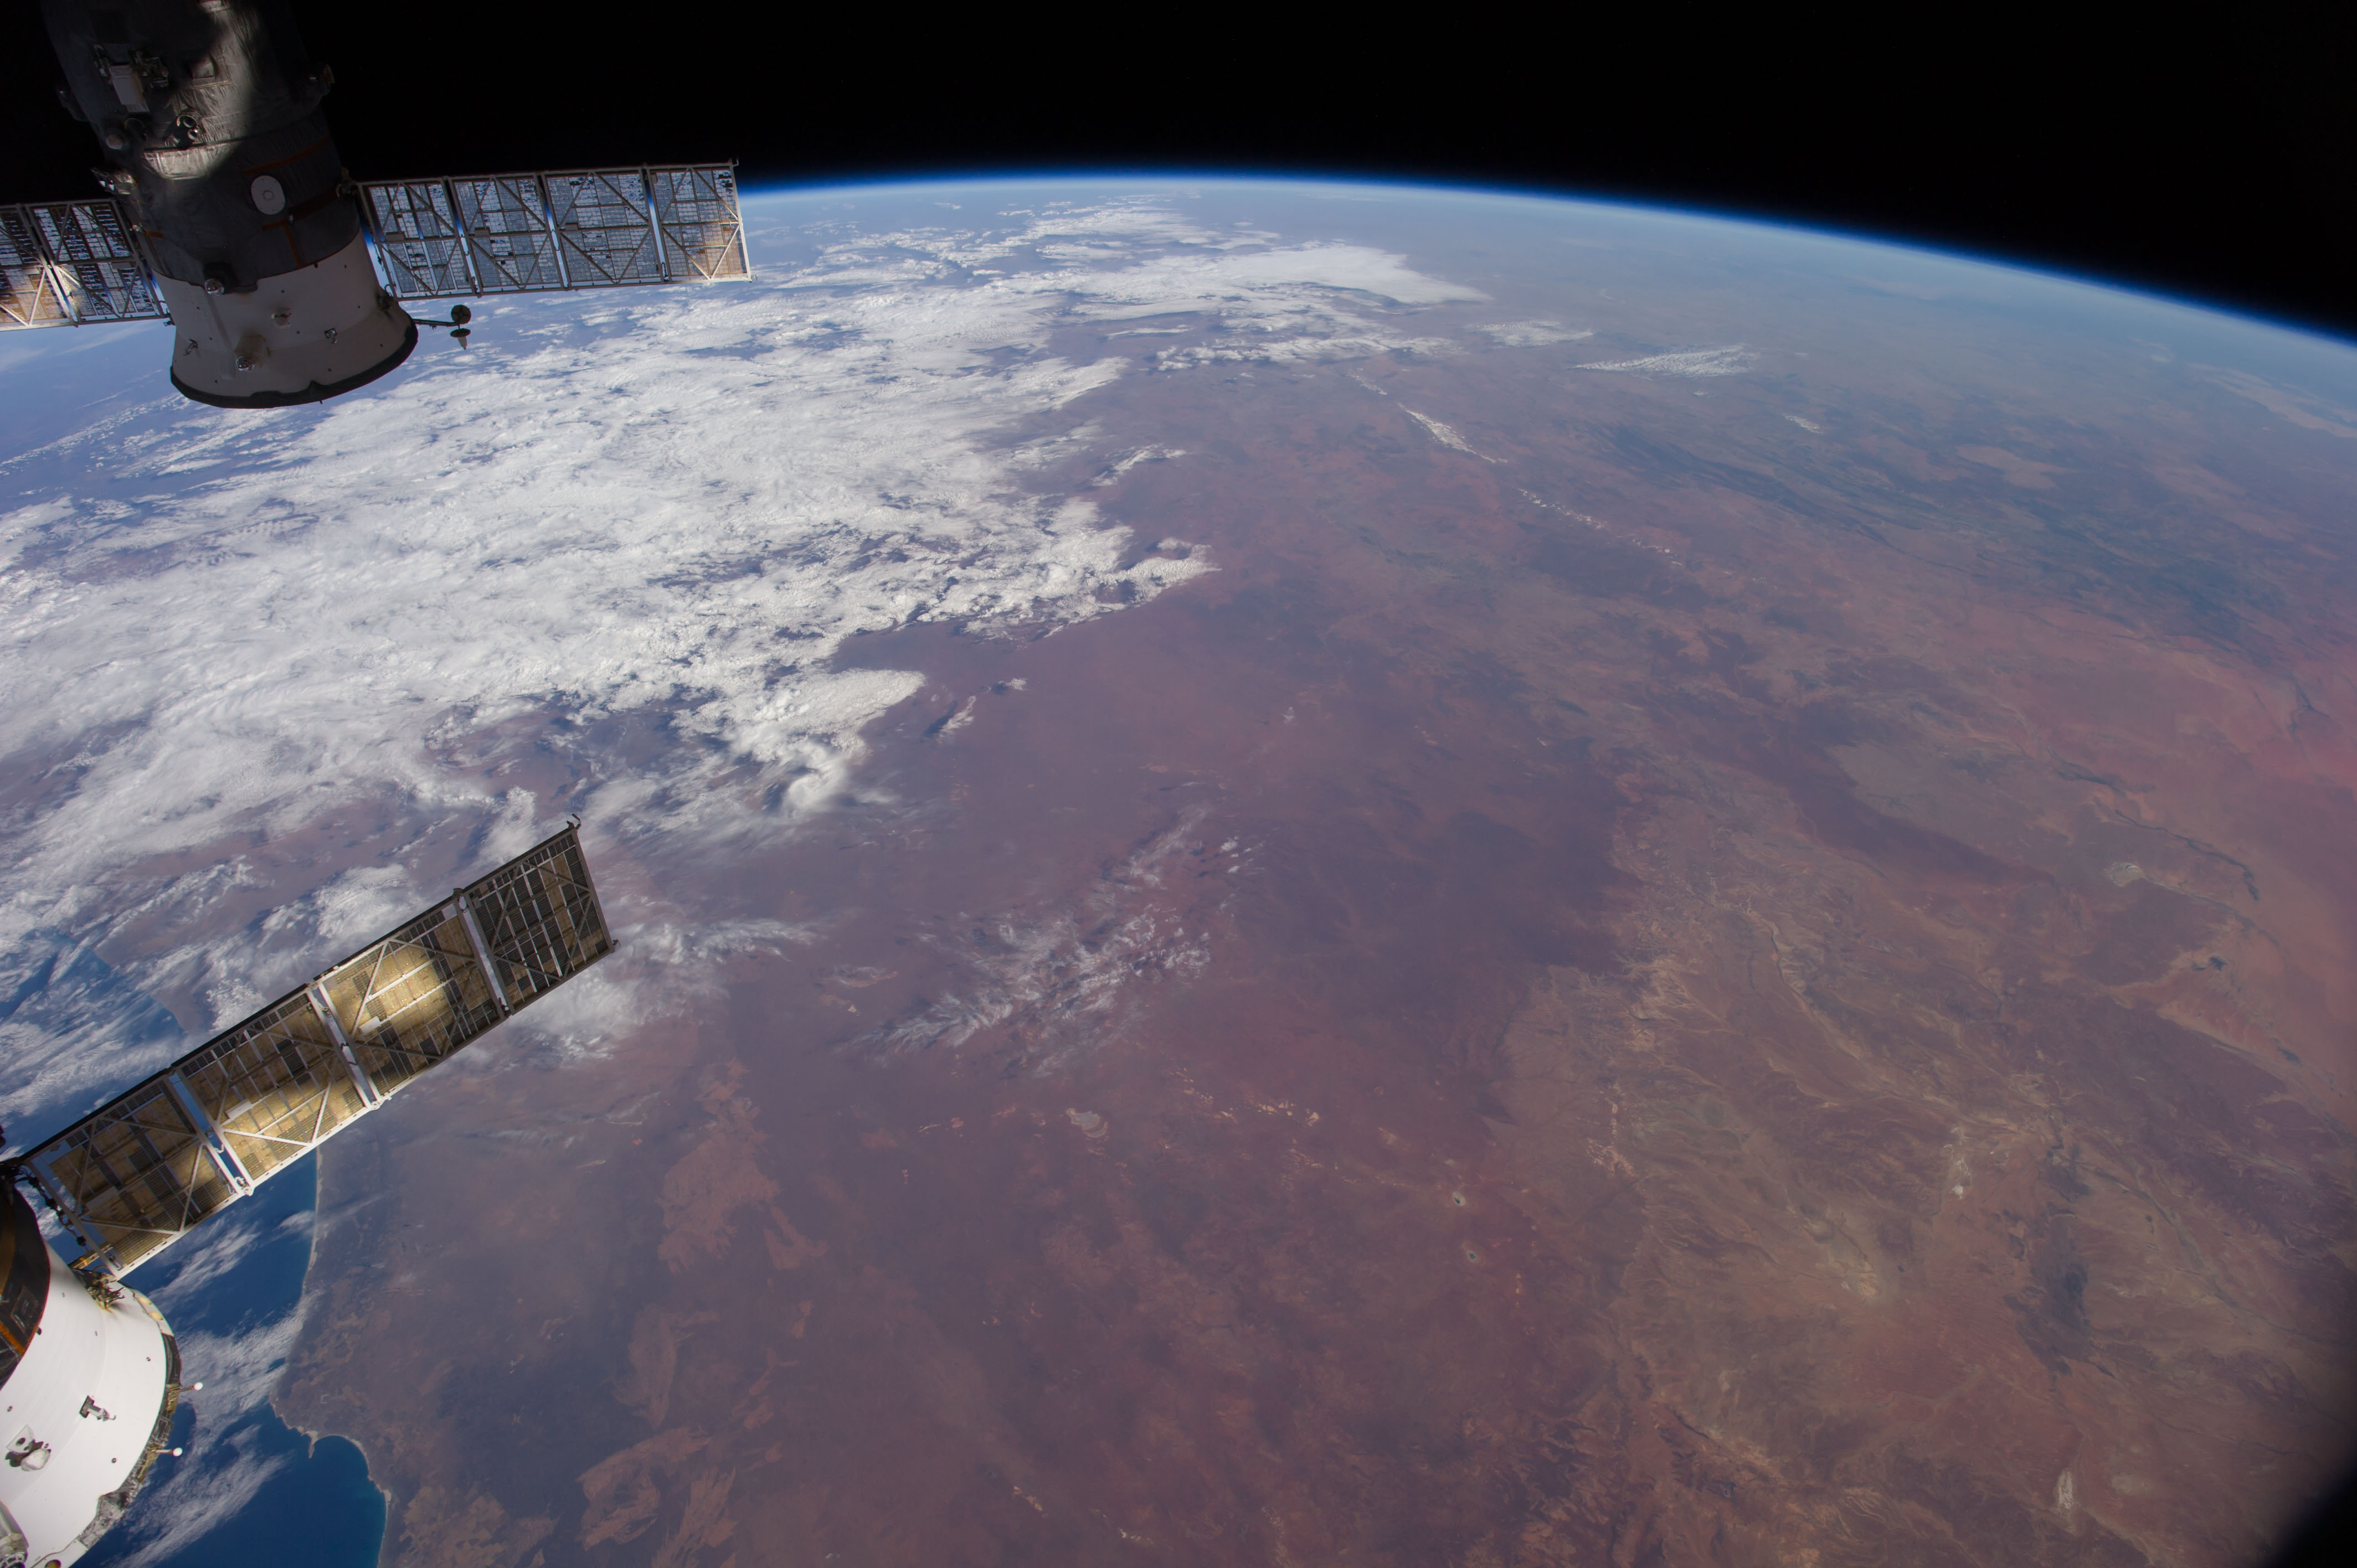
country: AUSTRALIA-SA
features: GREAT VICTORIA DES., INDIAN O., ATMOSPHERIC LIMB
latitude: -29.0
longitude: 131.5
